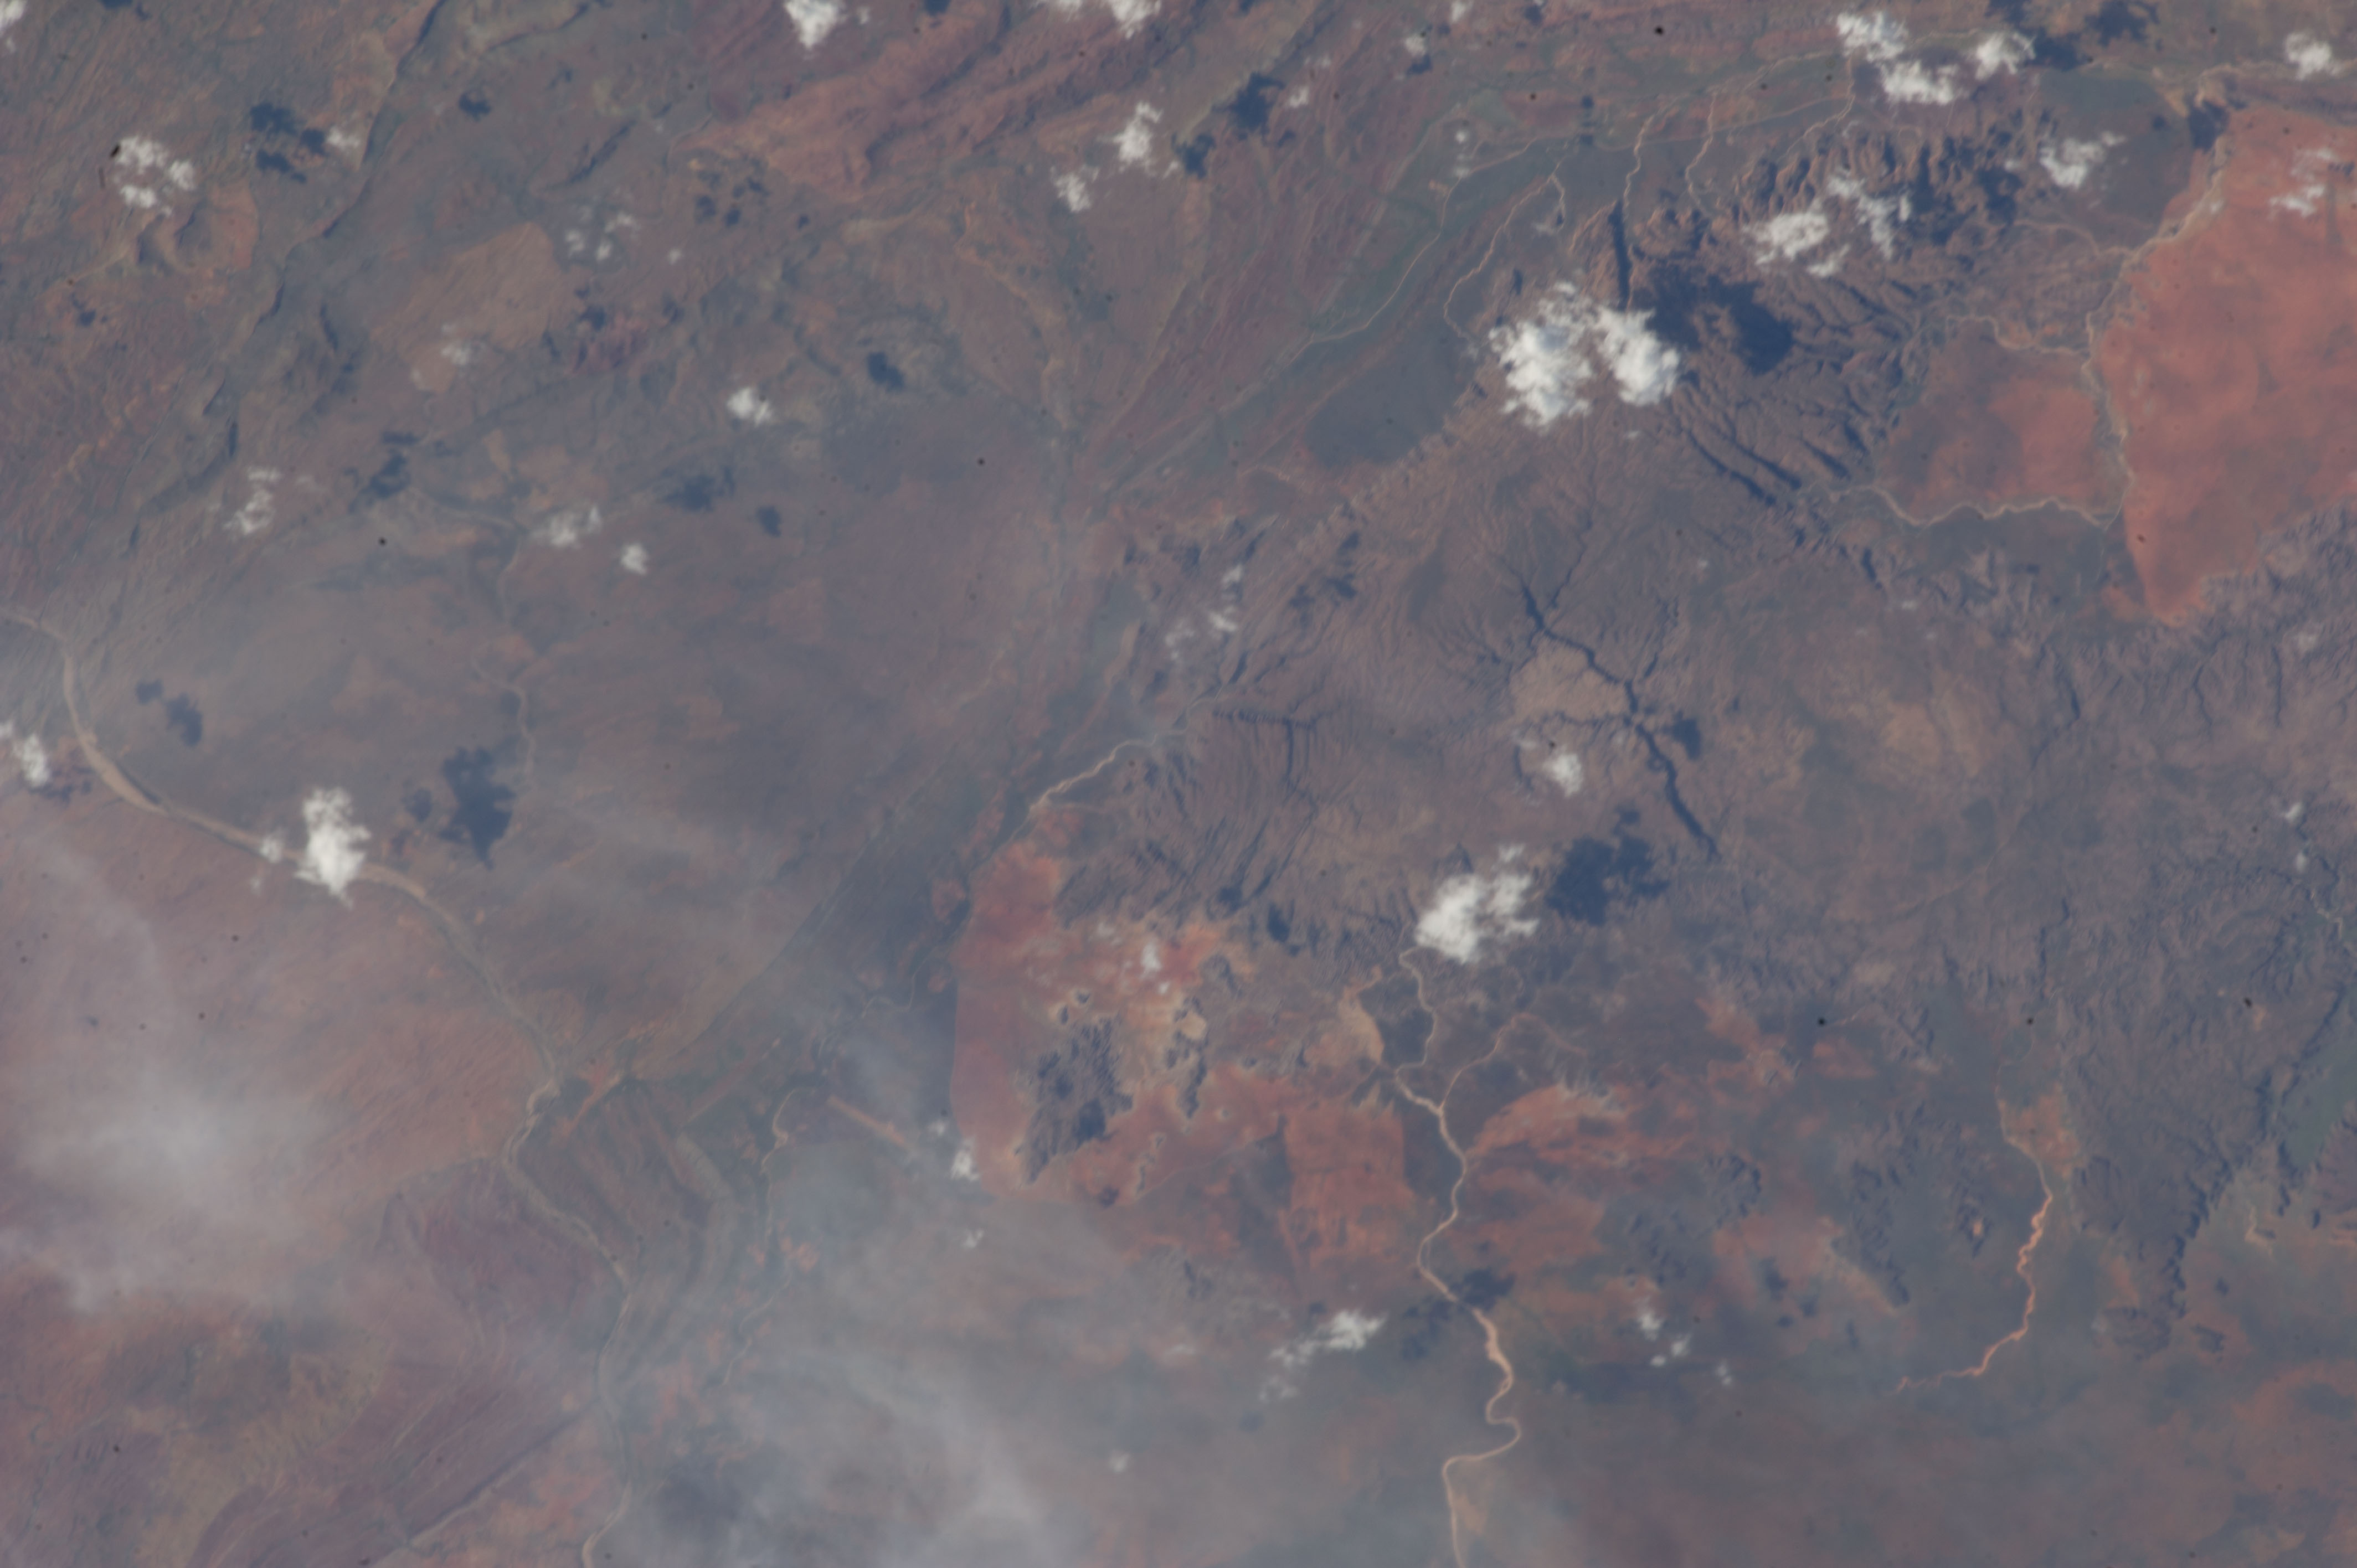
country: AUSTRALIA-WA
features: PICCANINNY IMPACT CRATER, ORD RIVER, DISSECTED PLATEAU, RAVINES
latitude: -17.5
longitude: 128.5
